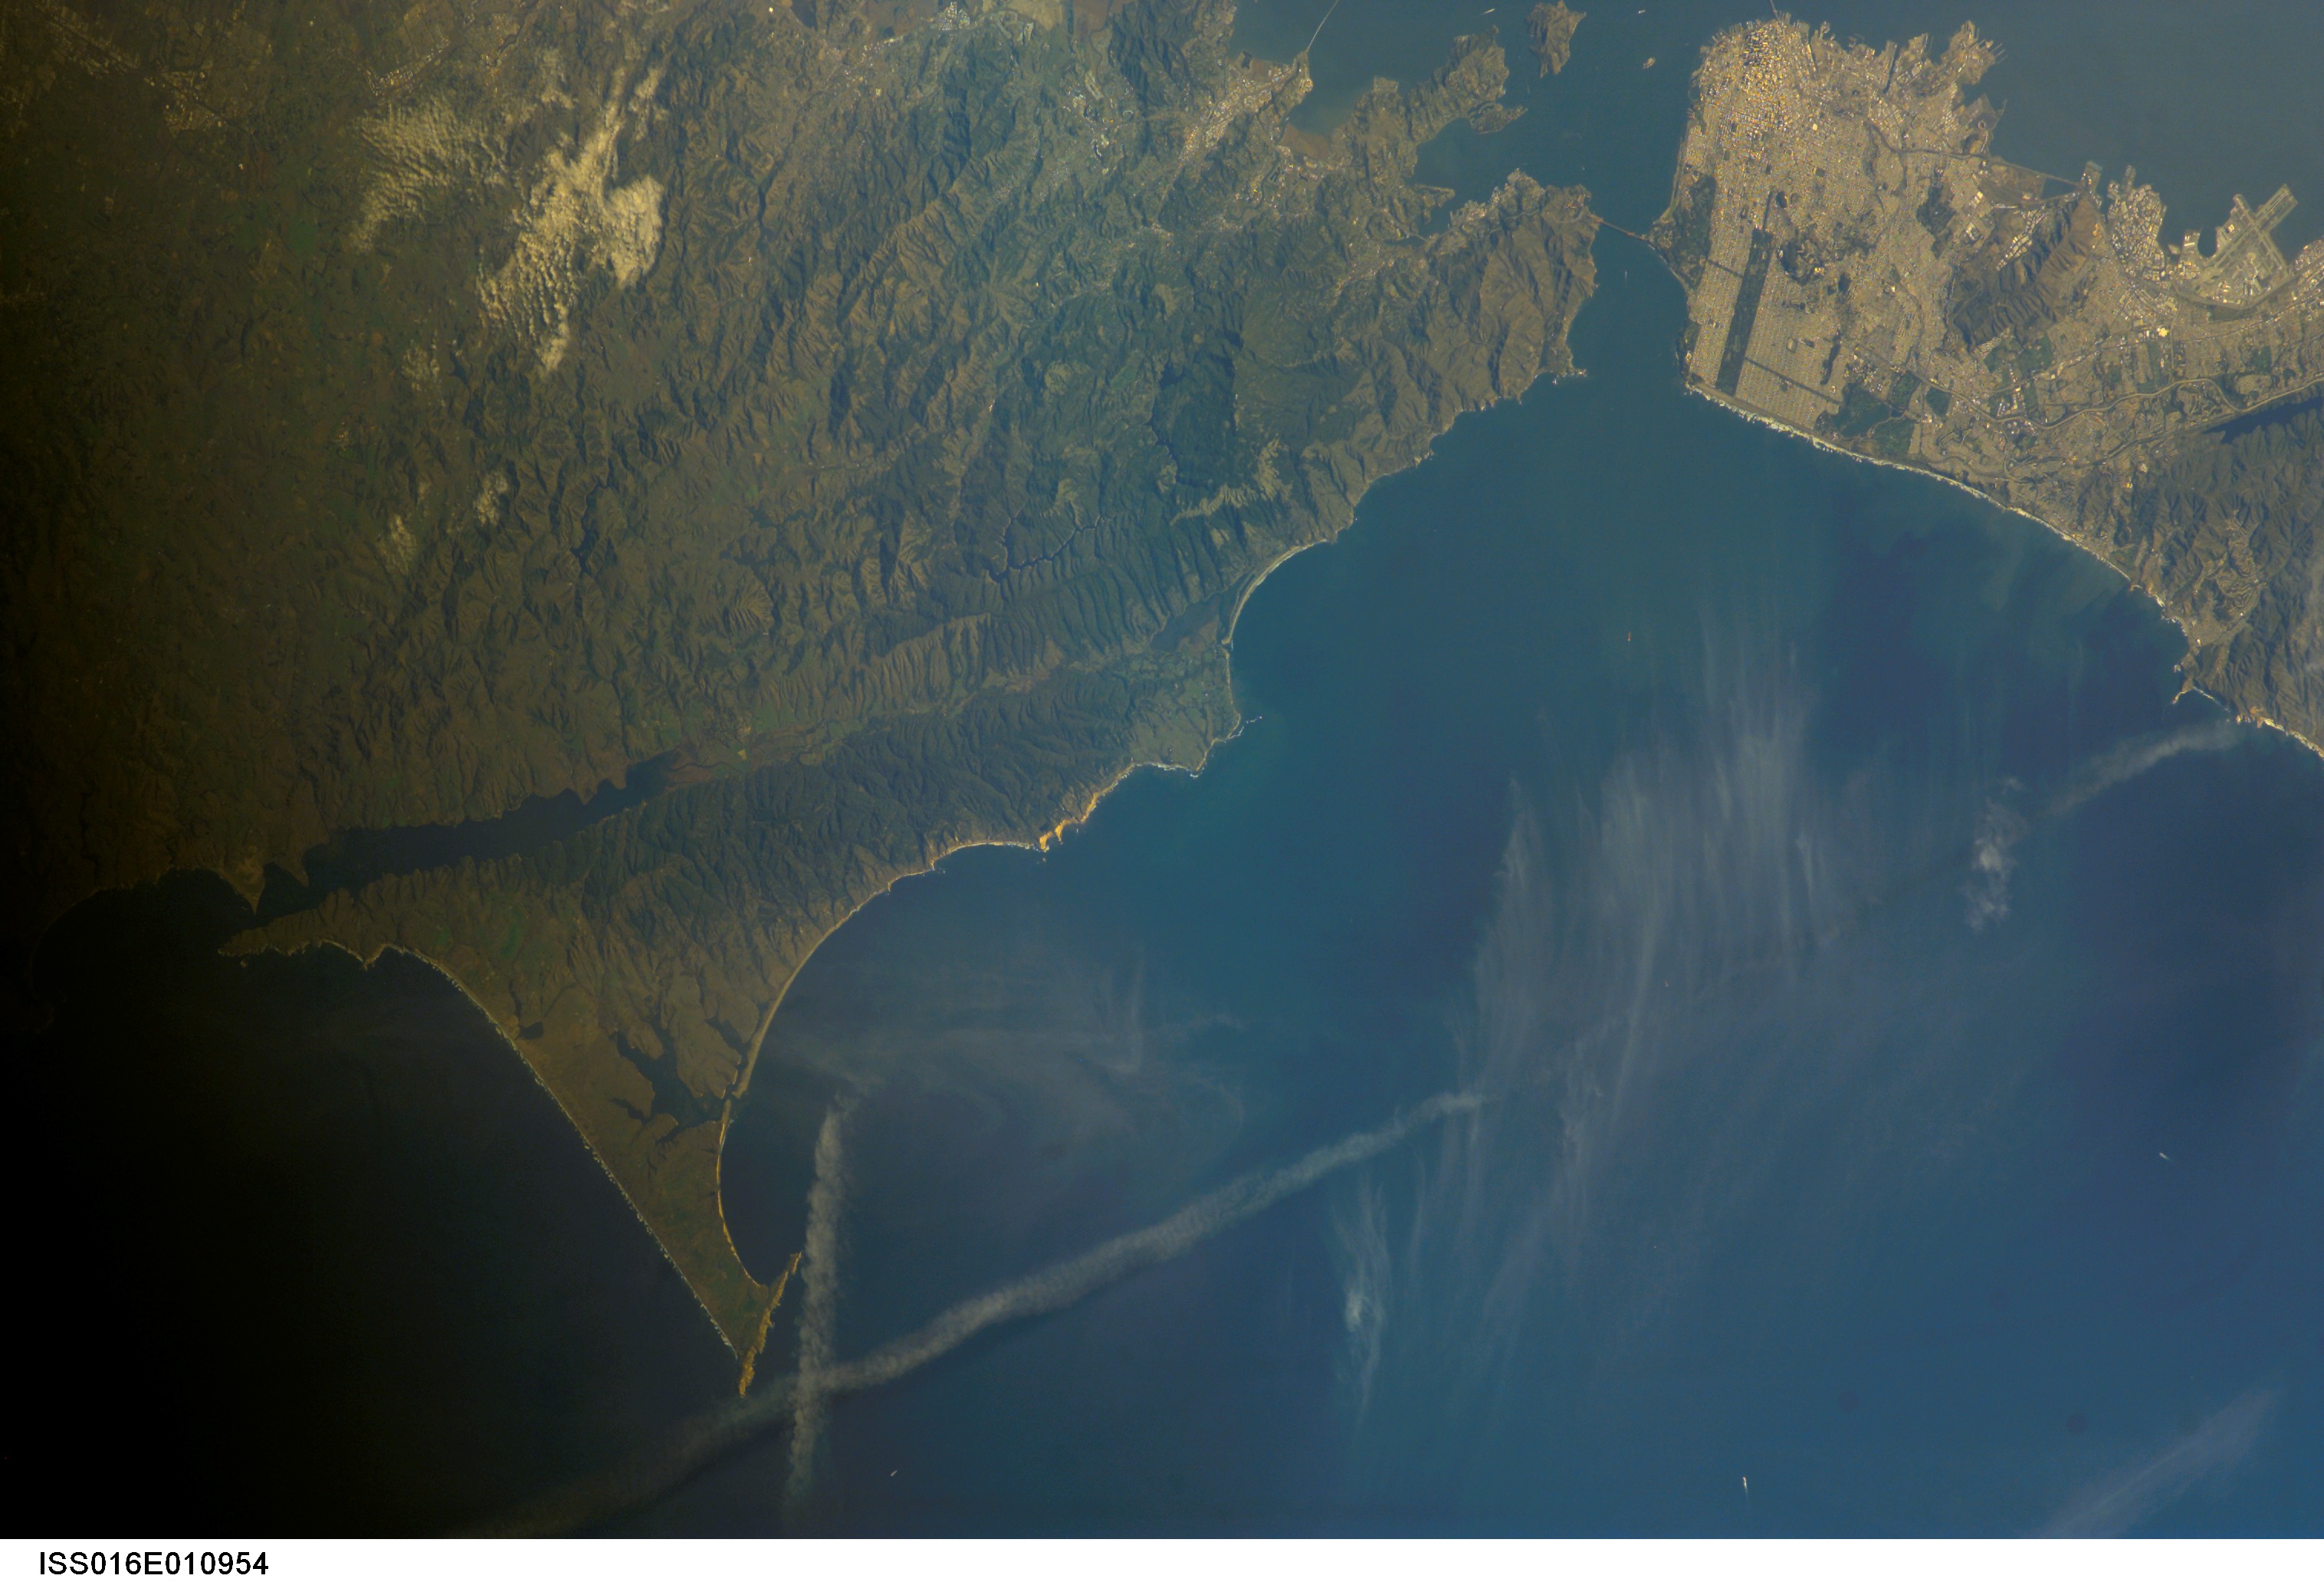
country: USA-CALIFORNIA
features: DRAKES BAY, PT. REYES, COAST
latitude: 38.0
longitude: -122.5
